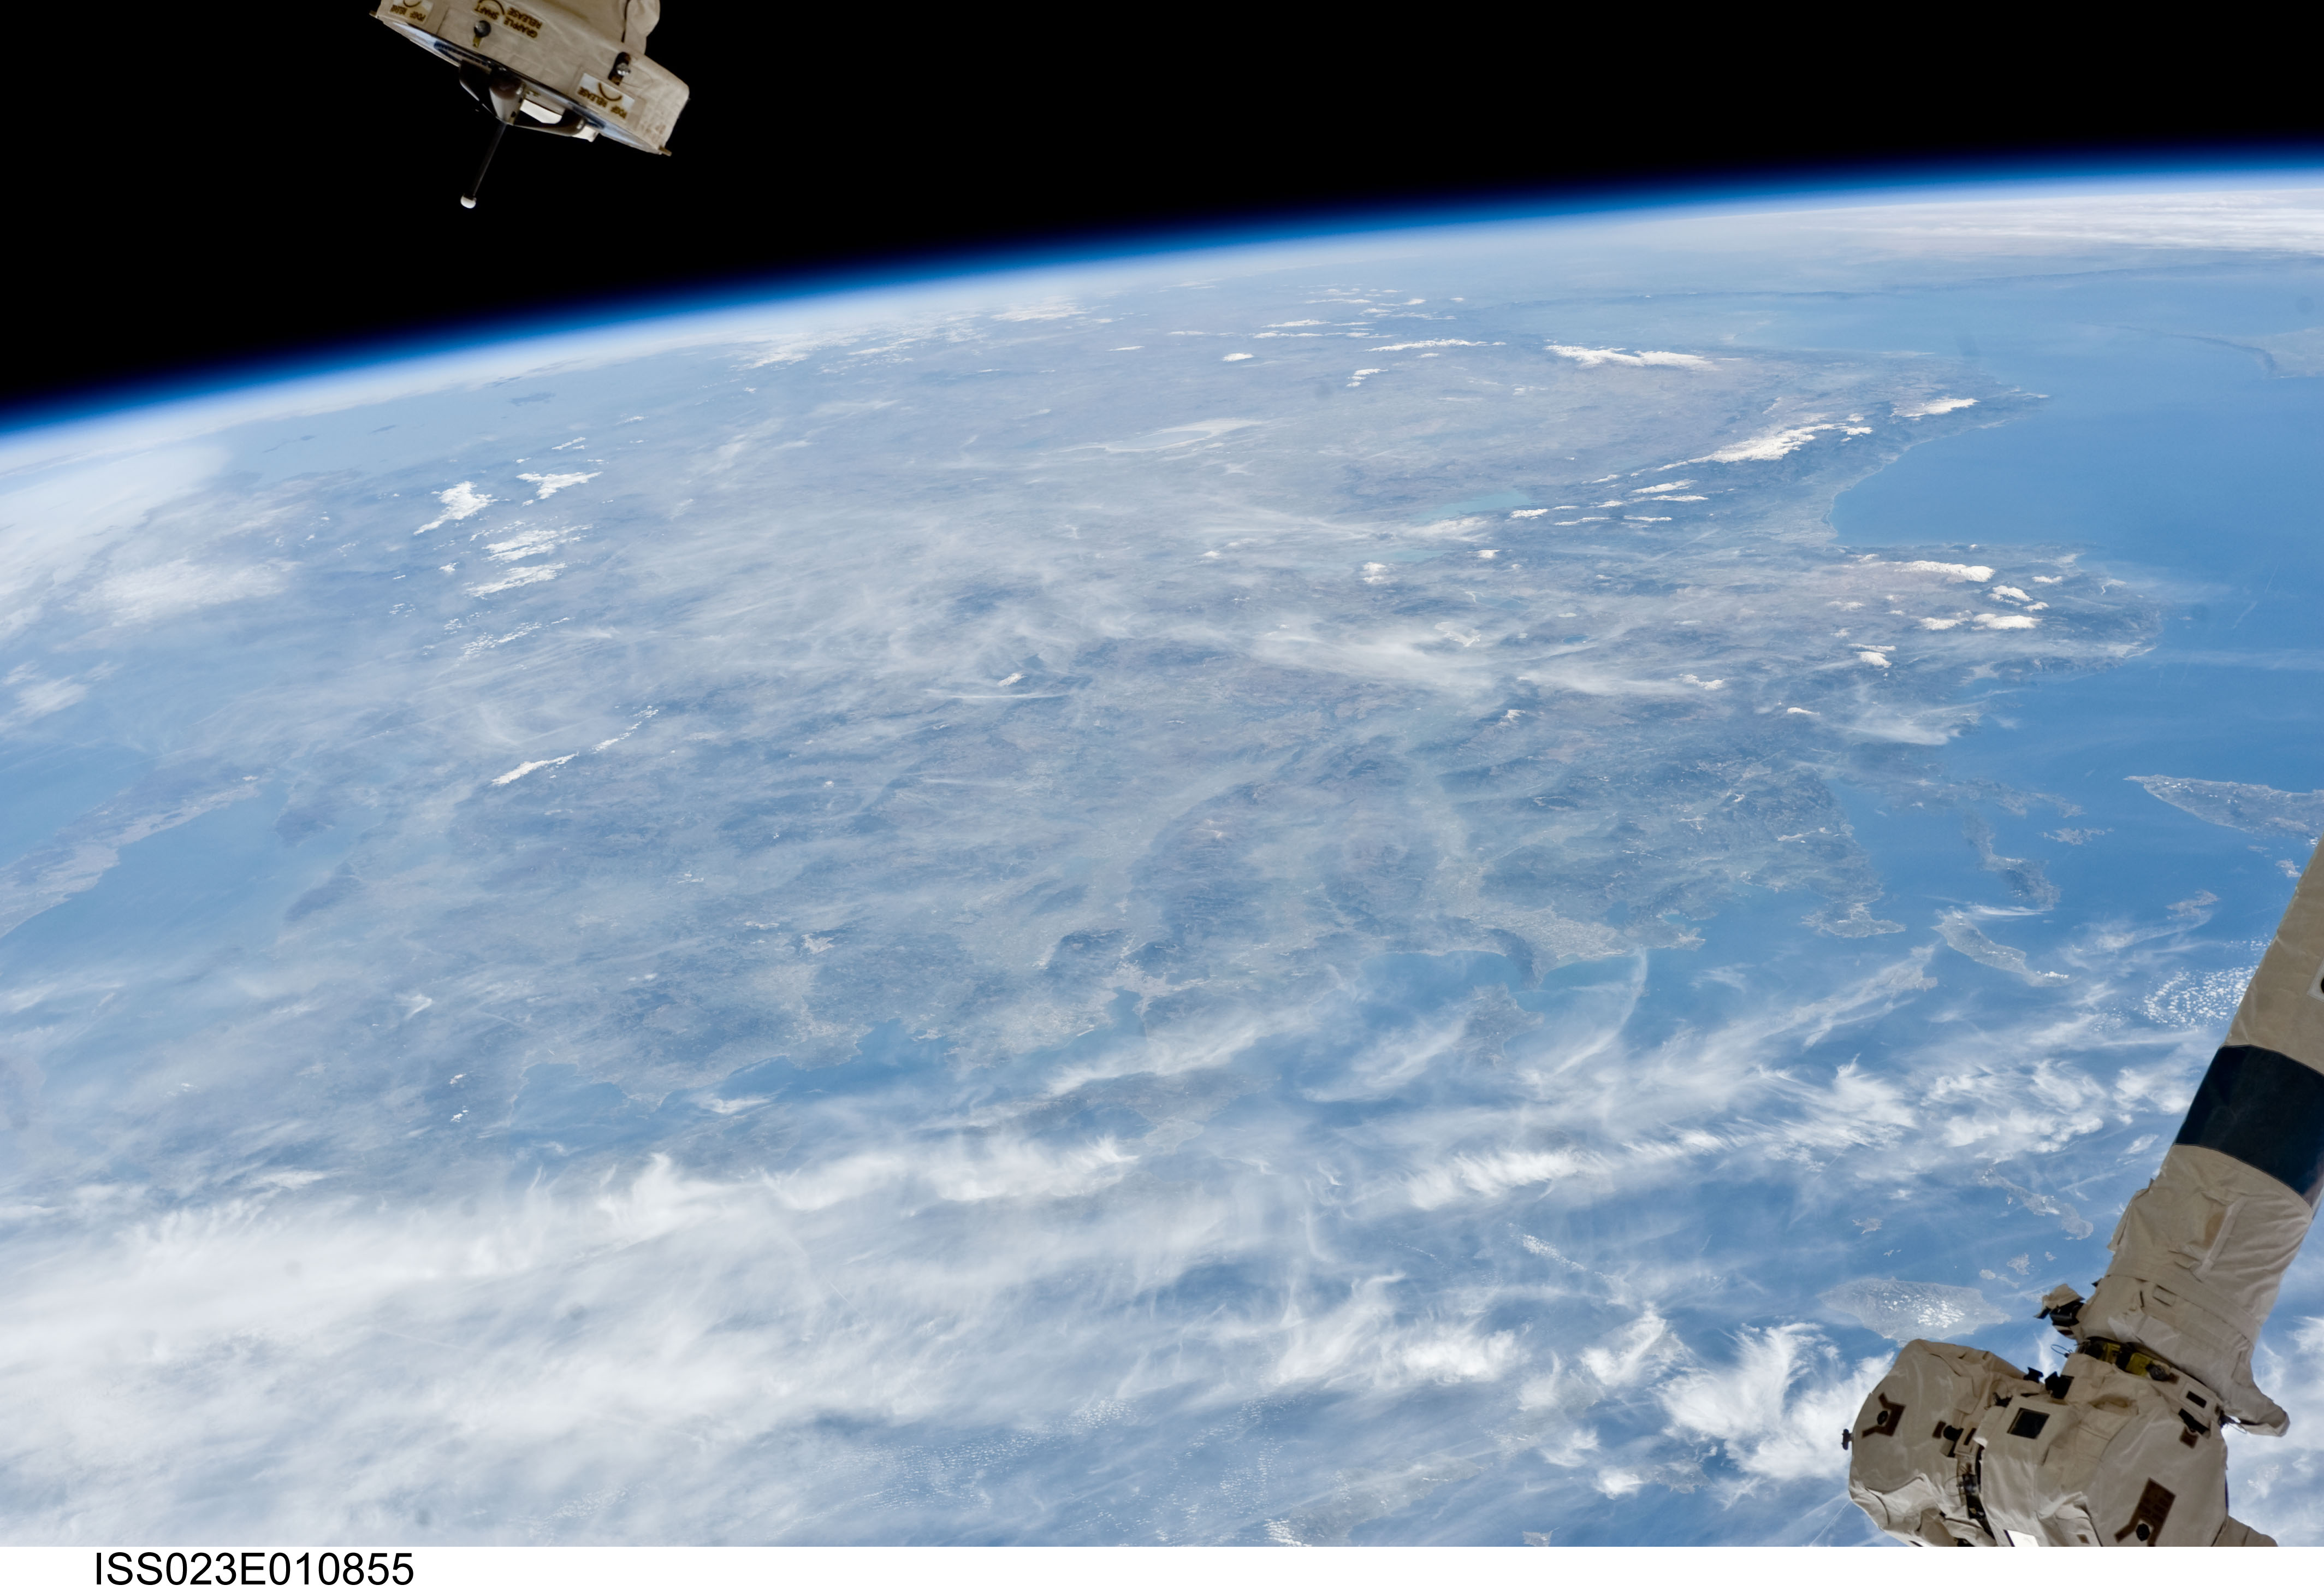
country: TURKEY
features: PAN-COAST, AEGEAN SEA, MEDITERRANEAN SEA, MTS., ISLANDS, S. OF MARMARA, ISS
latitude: 38.5
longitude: 28.5
